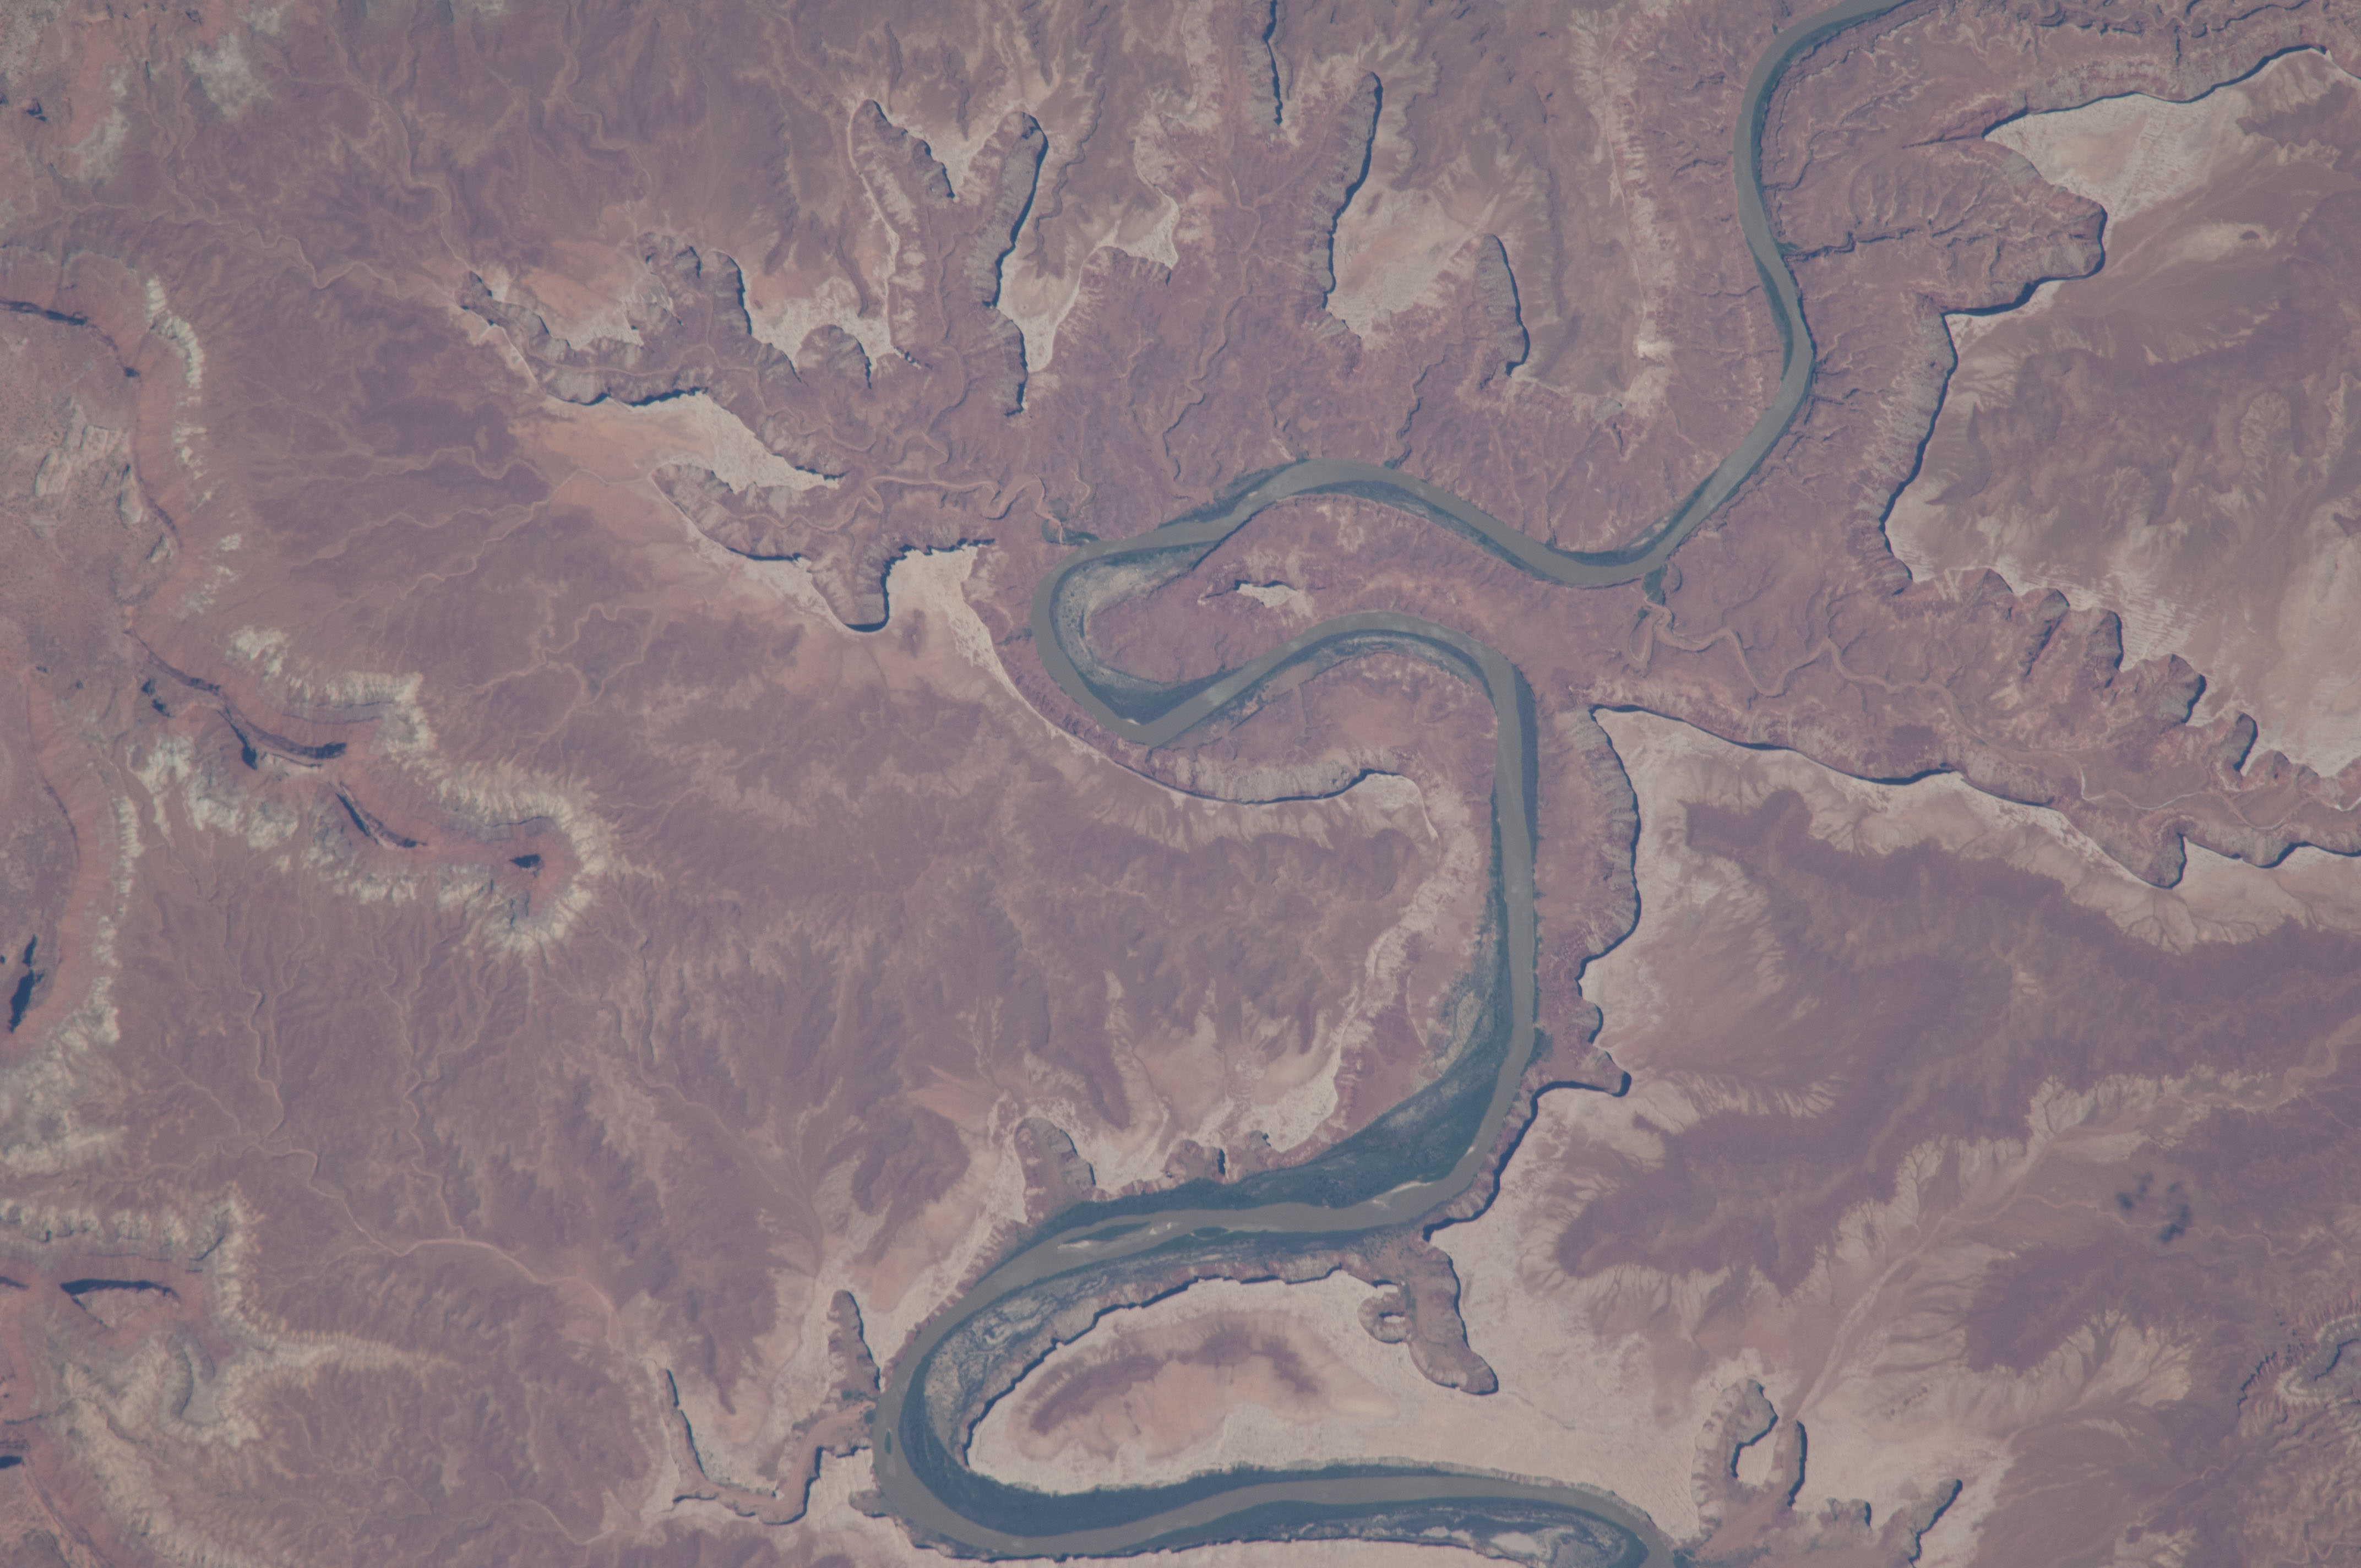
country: USA-UTAH
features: GREEN RIVER, CANYONS, FLATS, DRAINAGE, SODA SPRINGS BASIN, CANDLESTICK TOWER
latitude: 38.4
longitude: -110.0
